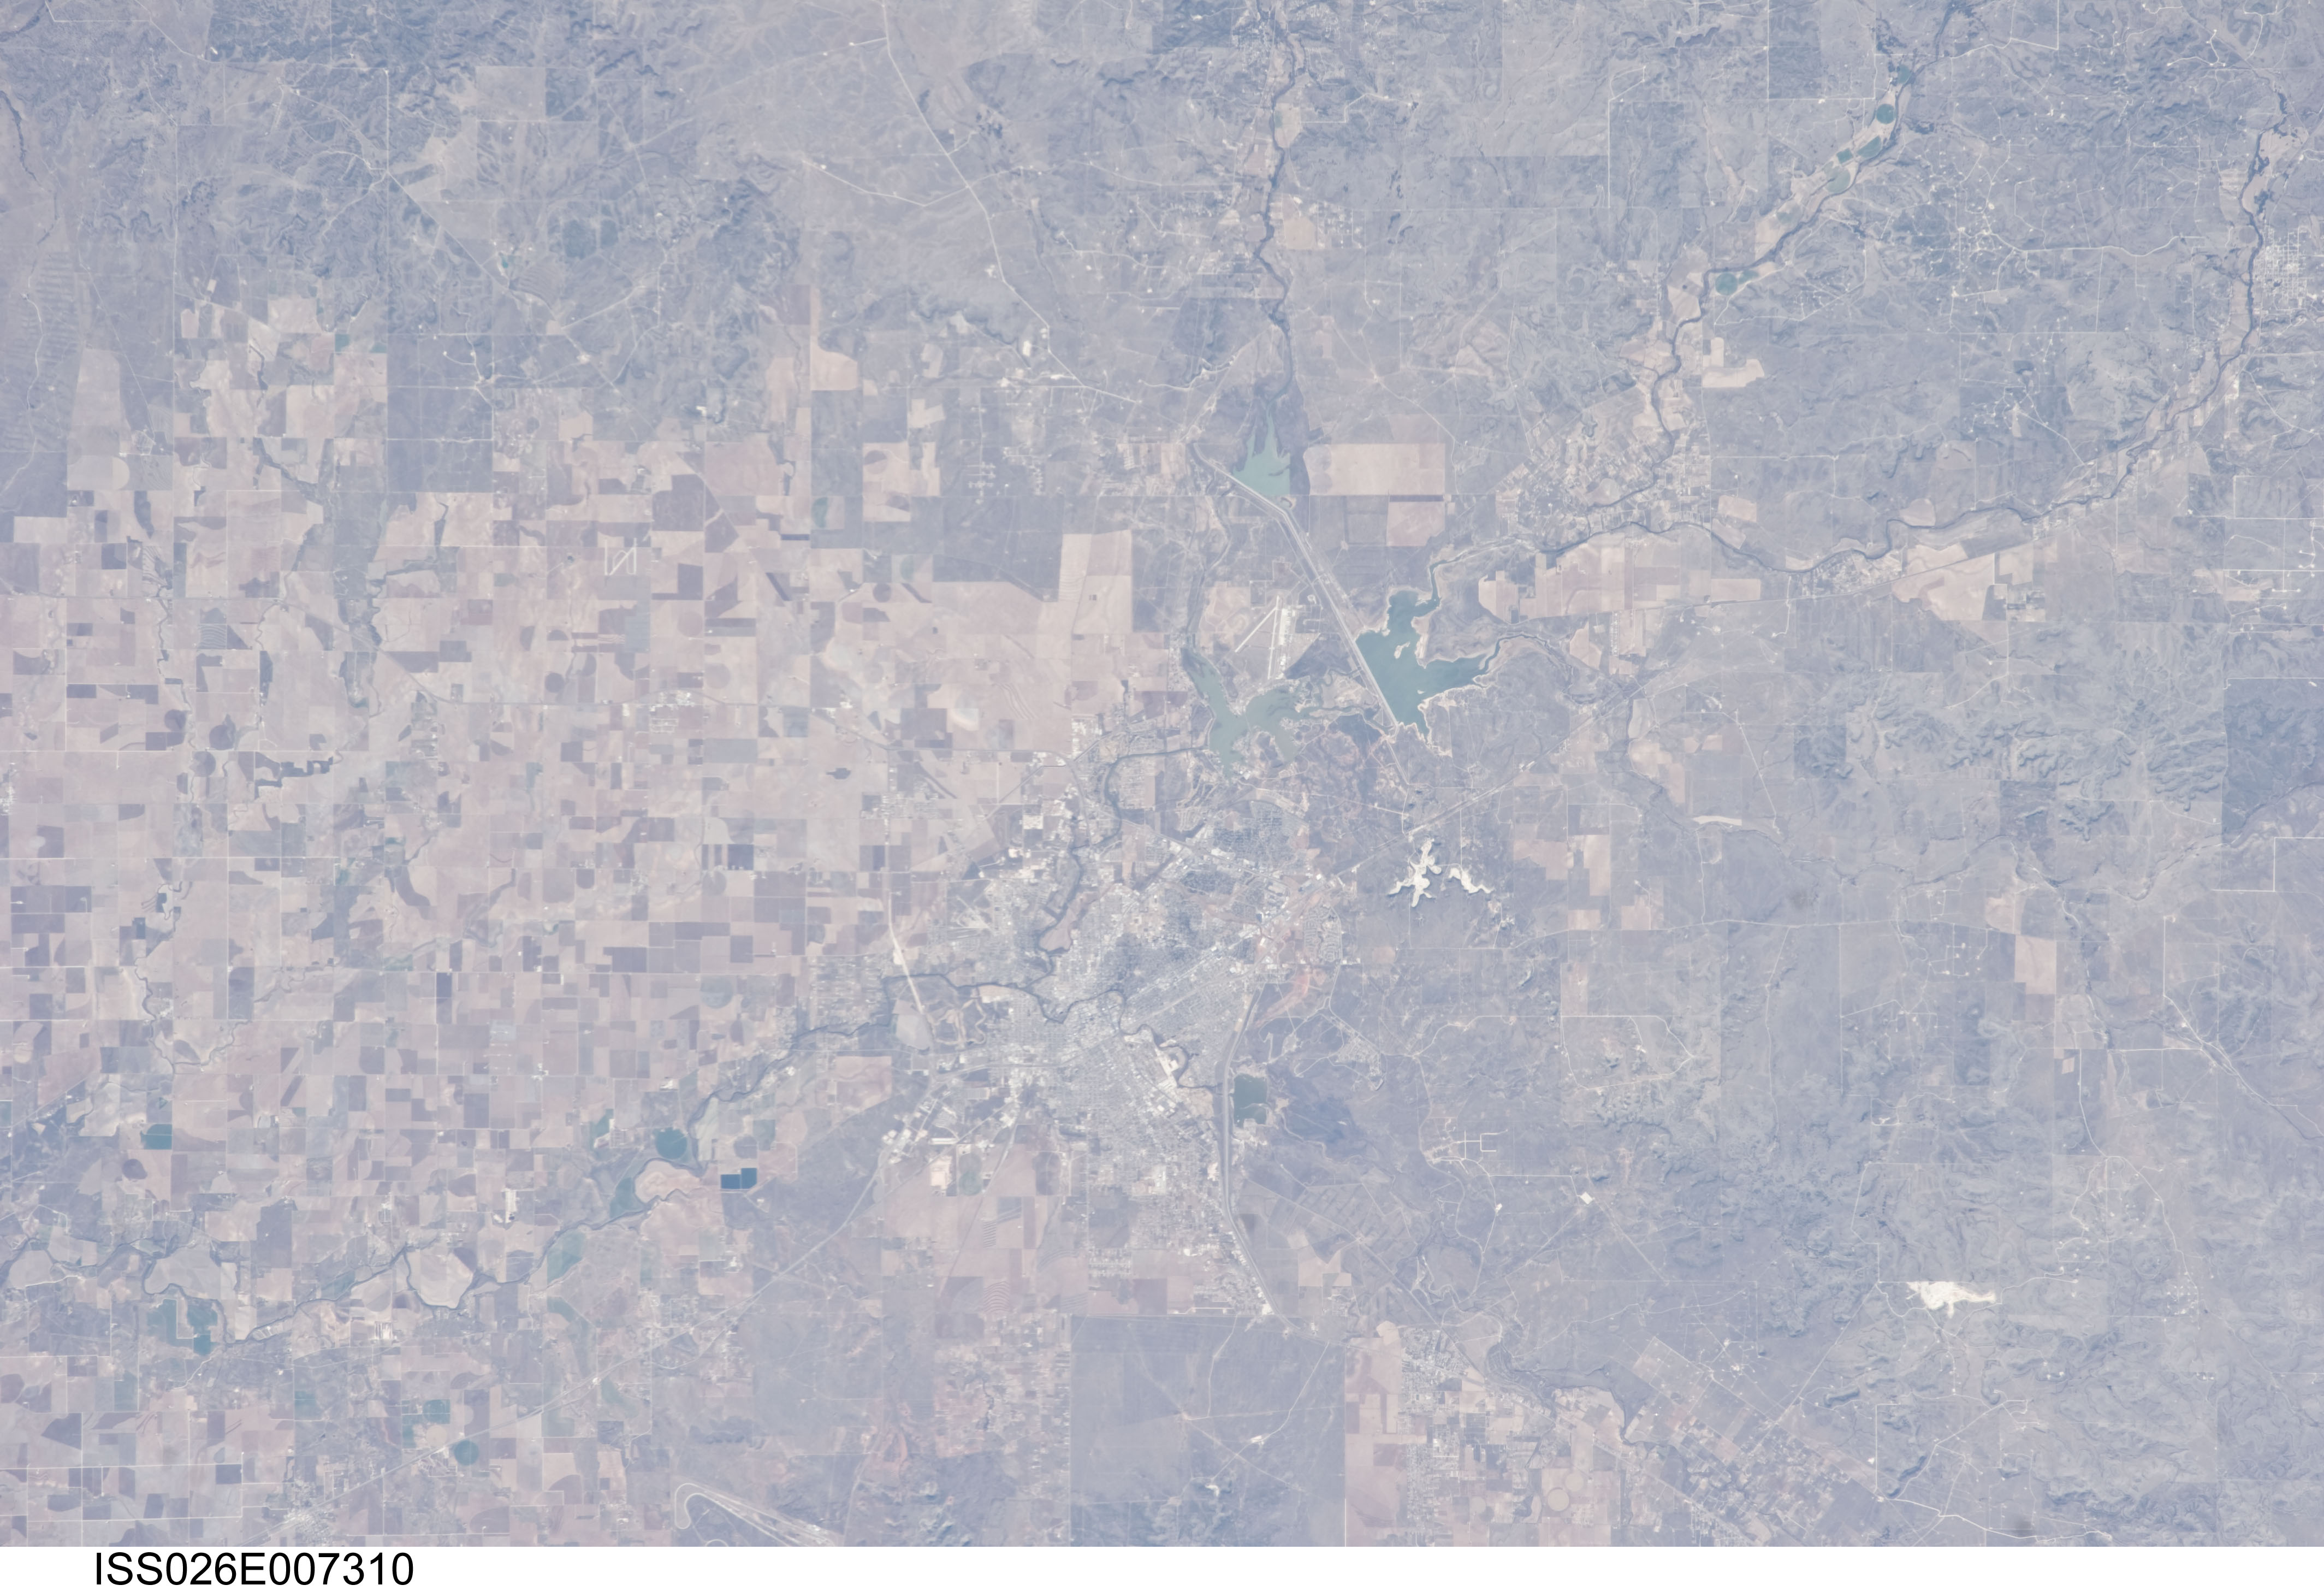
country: USA-TEXAS
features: SAN ANGELO, TWIN BUTTES RES., NASWORTHY L., CONCO R. DRAIN., AGR
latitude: 31.4
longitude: -100.5
